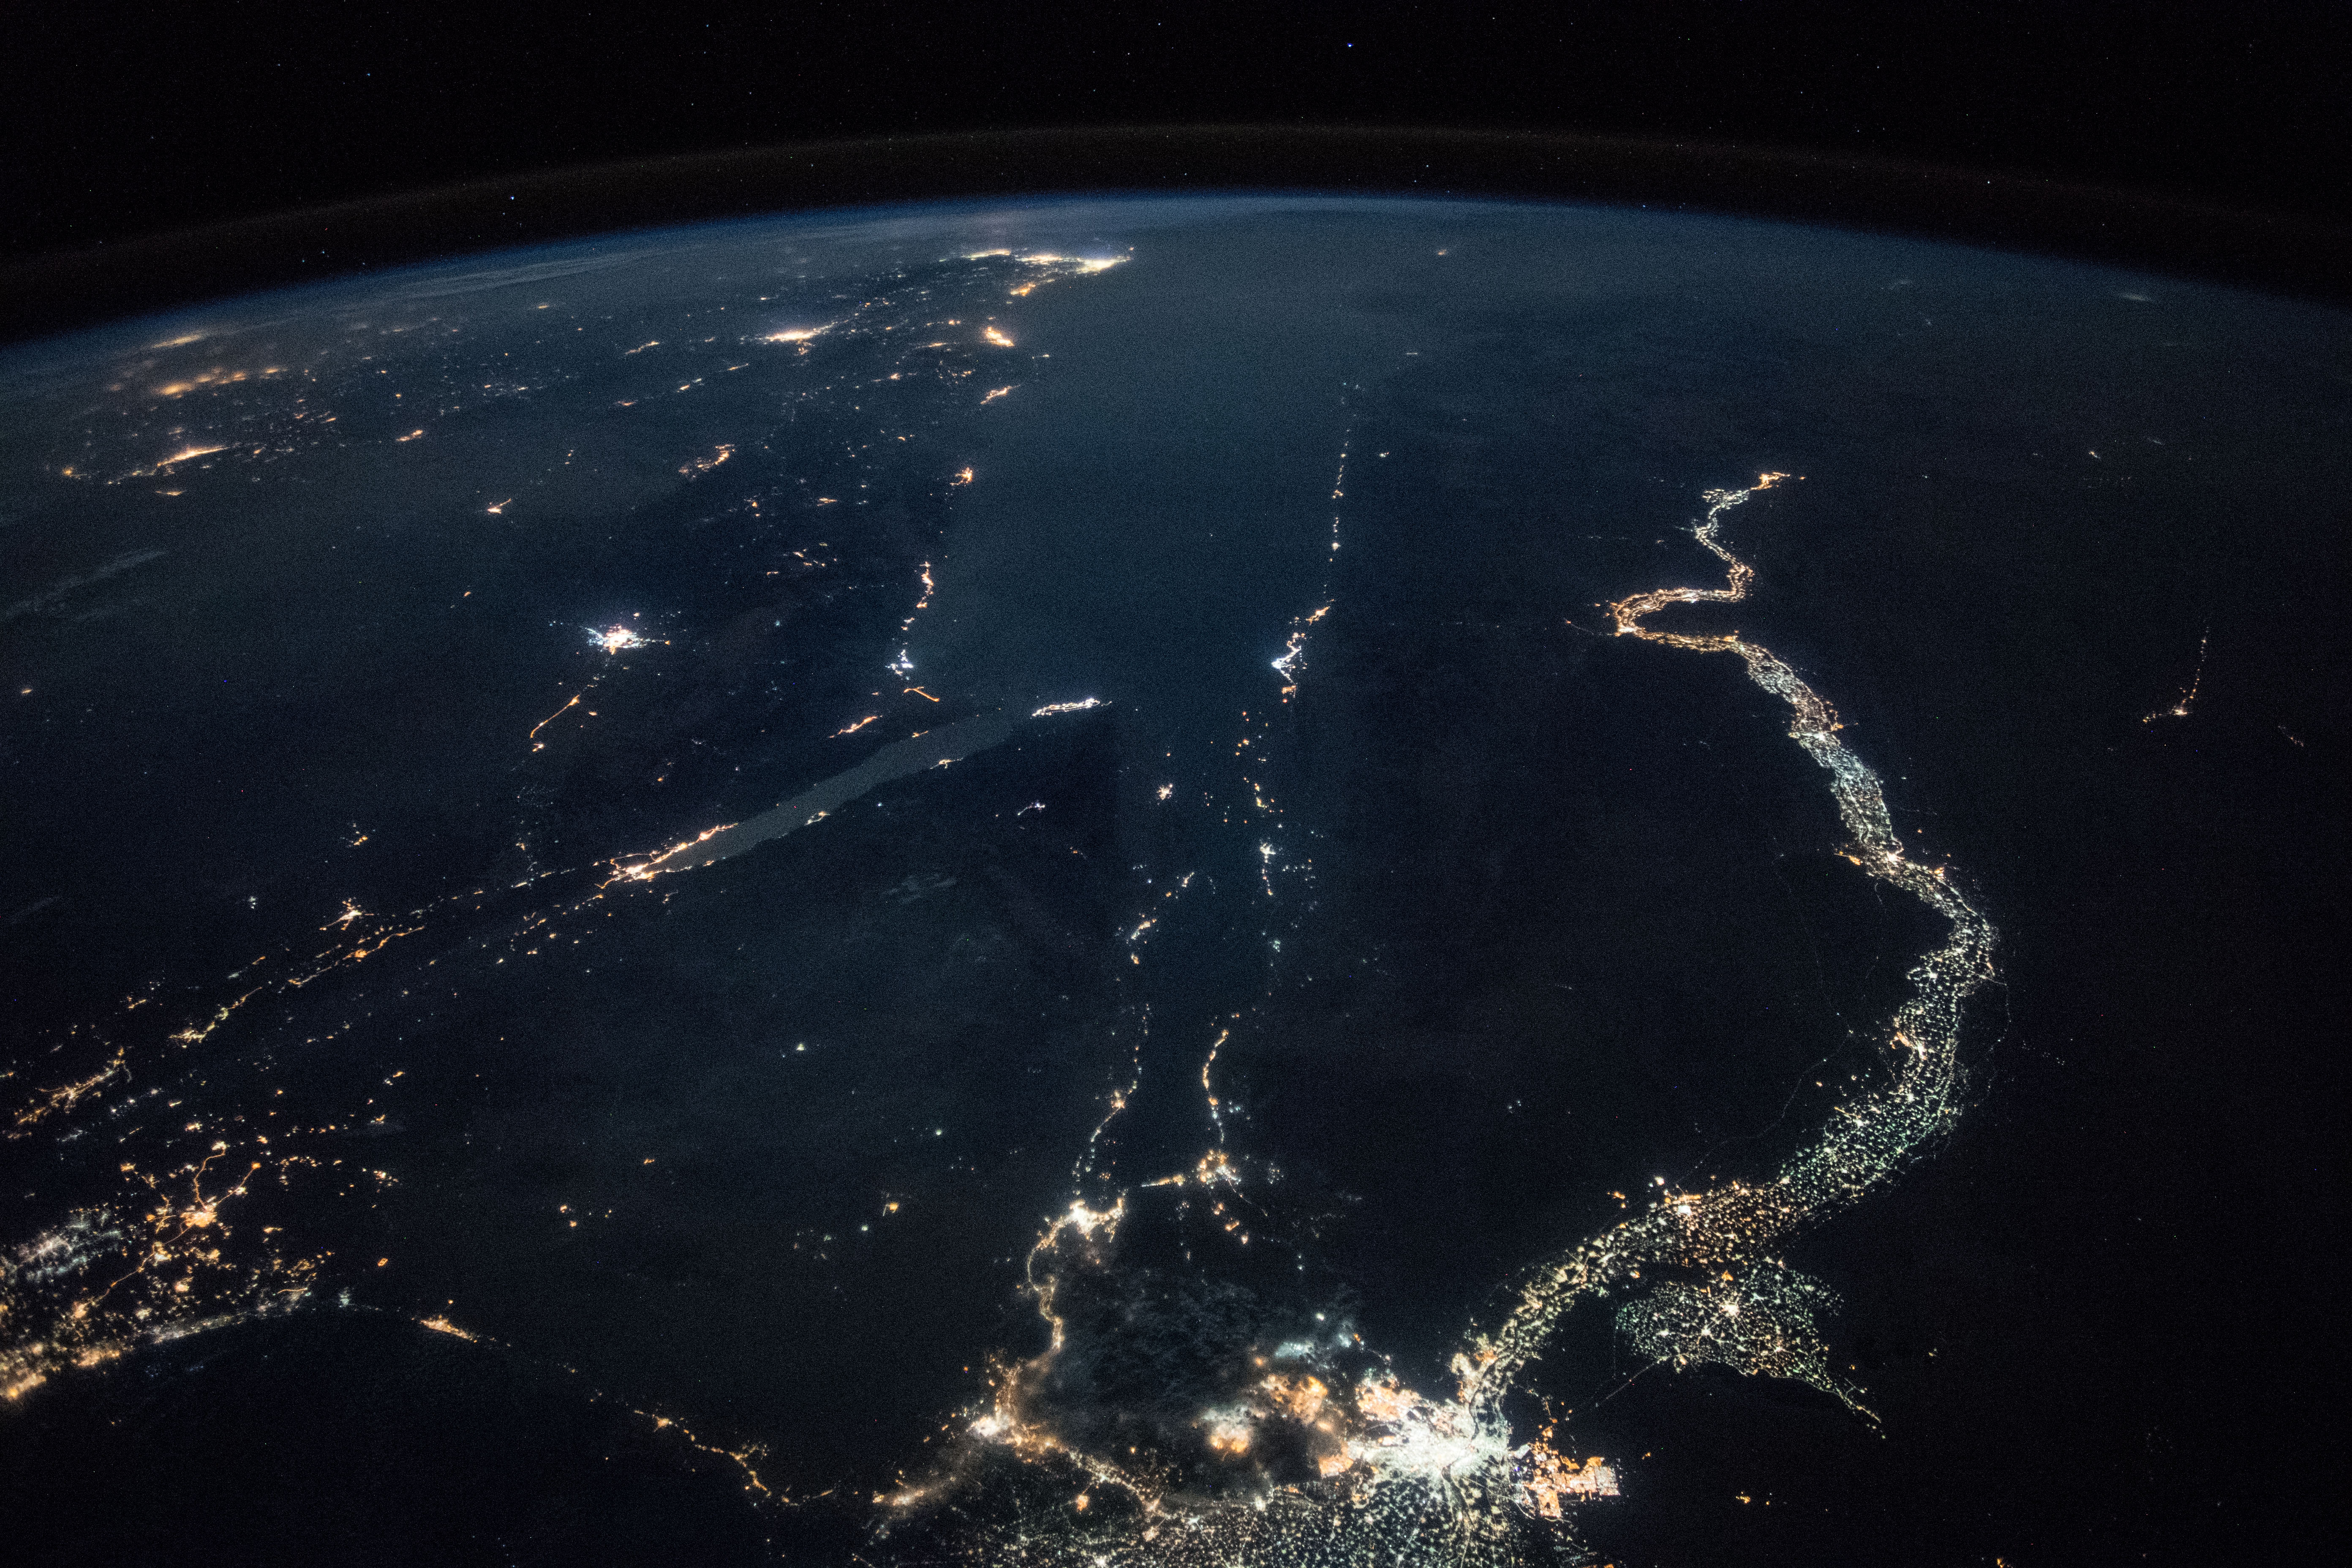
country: EGYPT
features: GULF OF SUEZ, GULF OF AQABA, HEJAZ MOUNTAINS, TABUK CITY, RAS MOHAMMED CITY, SHARM EL-SHEIKH CITY, NILE RIVER, EARTH LIMB, NIGHT
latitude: 27.9
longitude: 33.8
